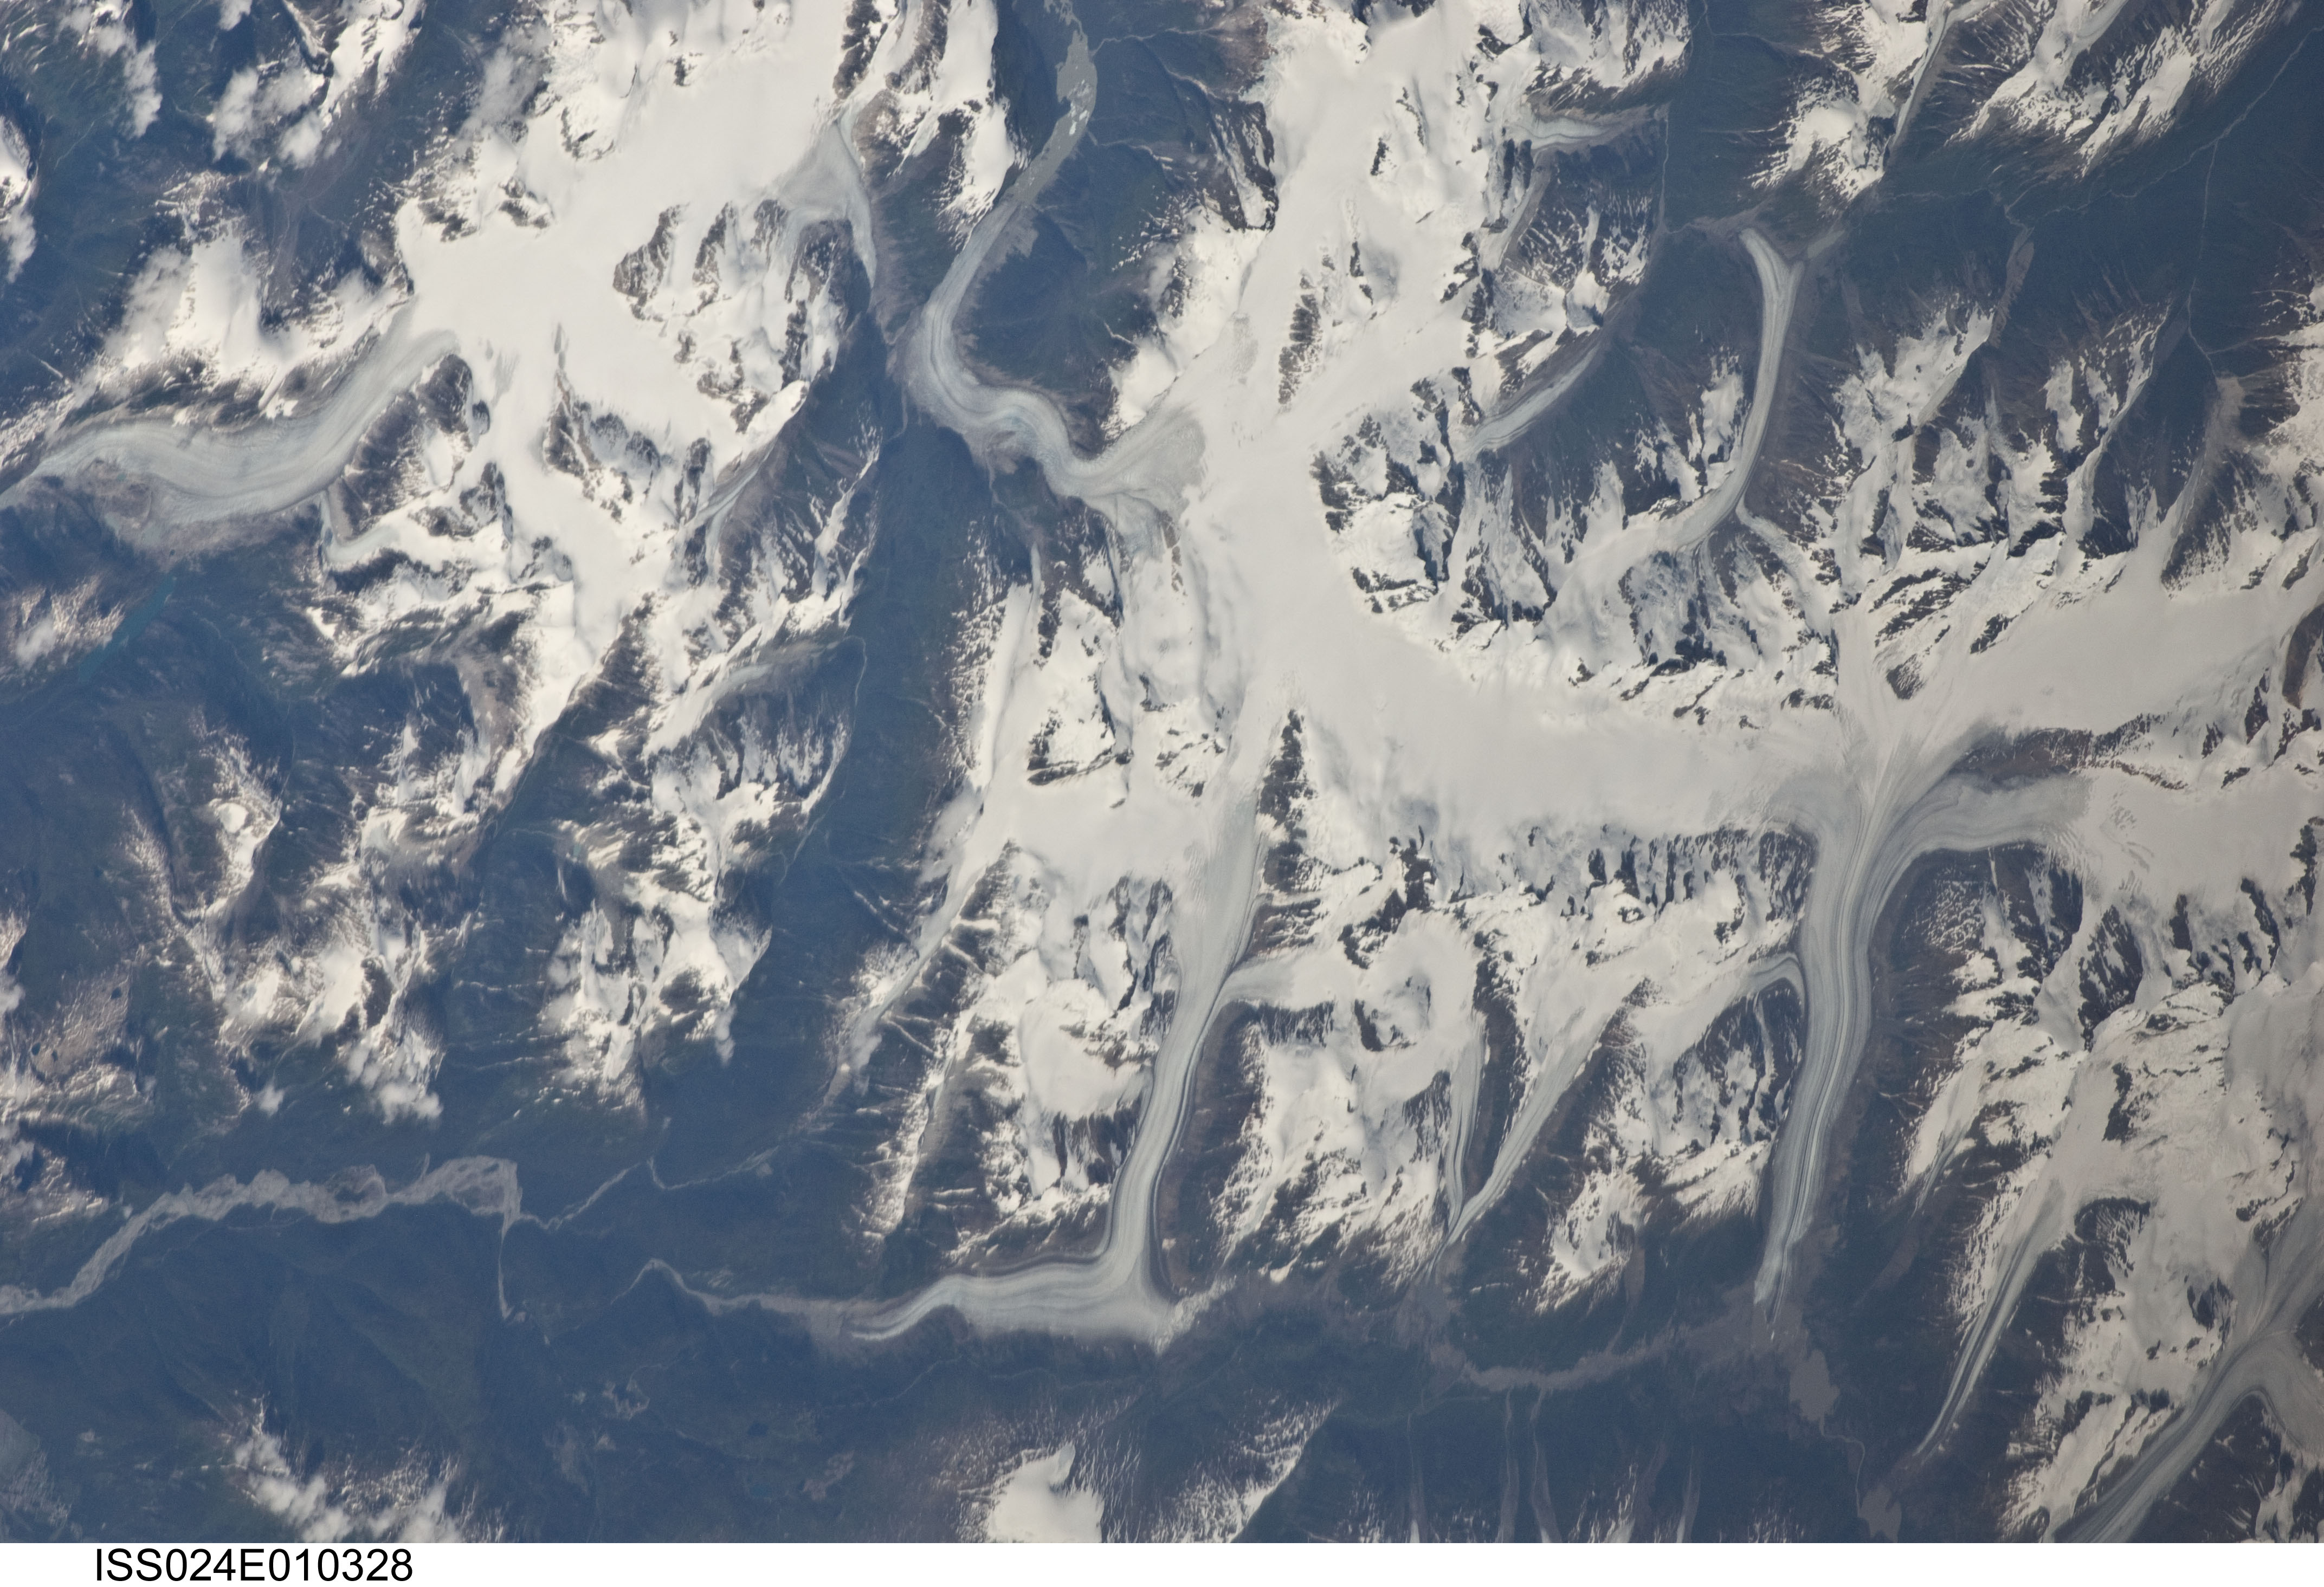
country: CANADA-BC
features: FRANK MACKIE GL., BOWSER R., SNOW, GL.
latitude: 56.1
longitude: -130.2
